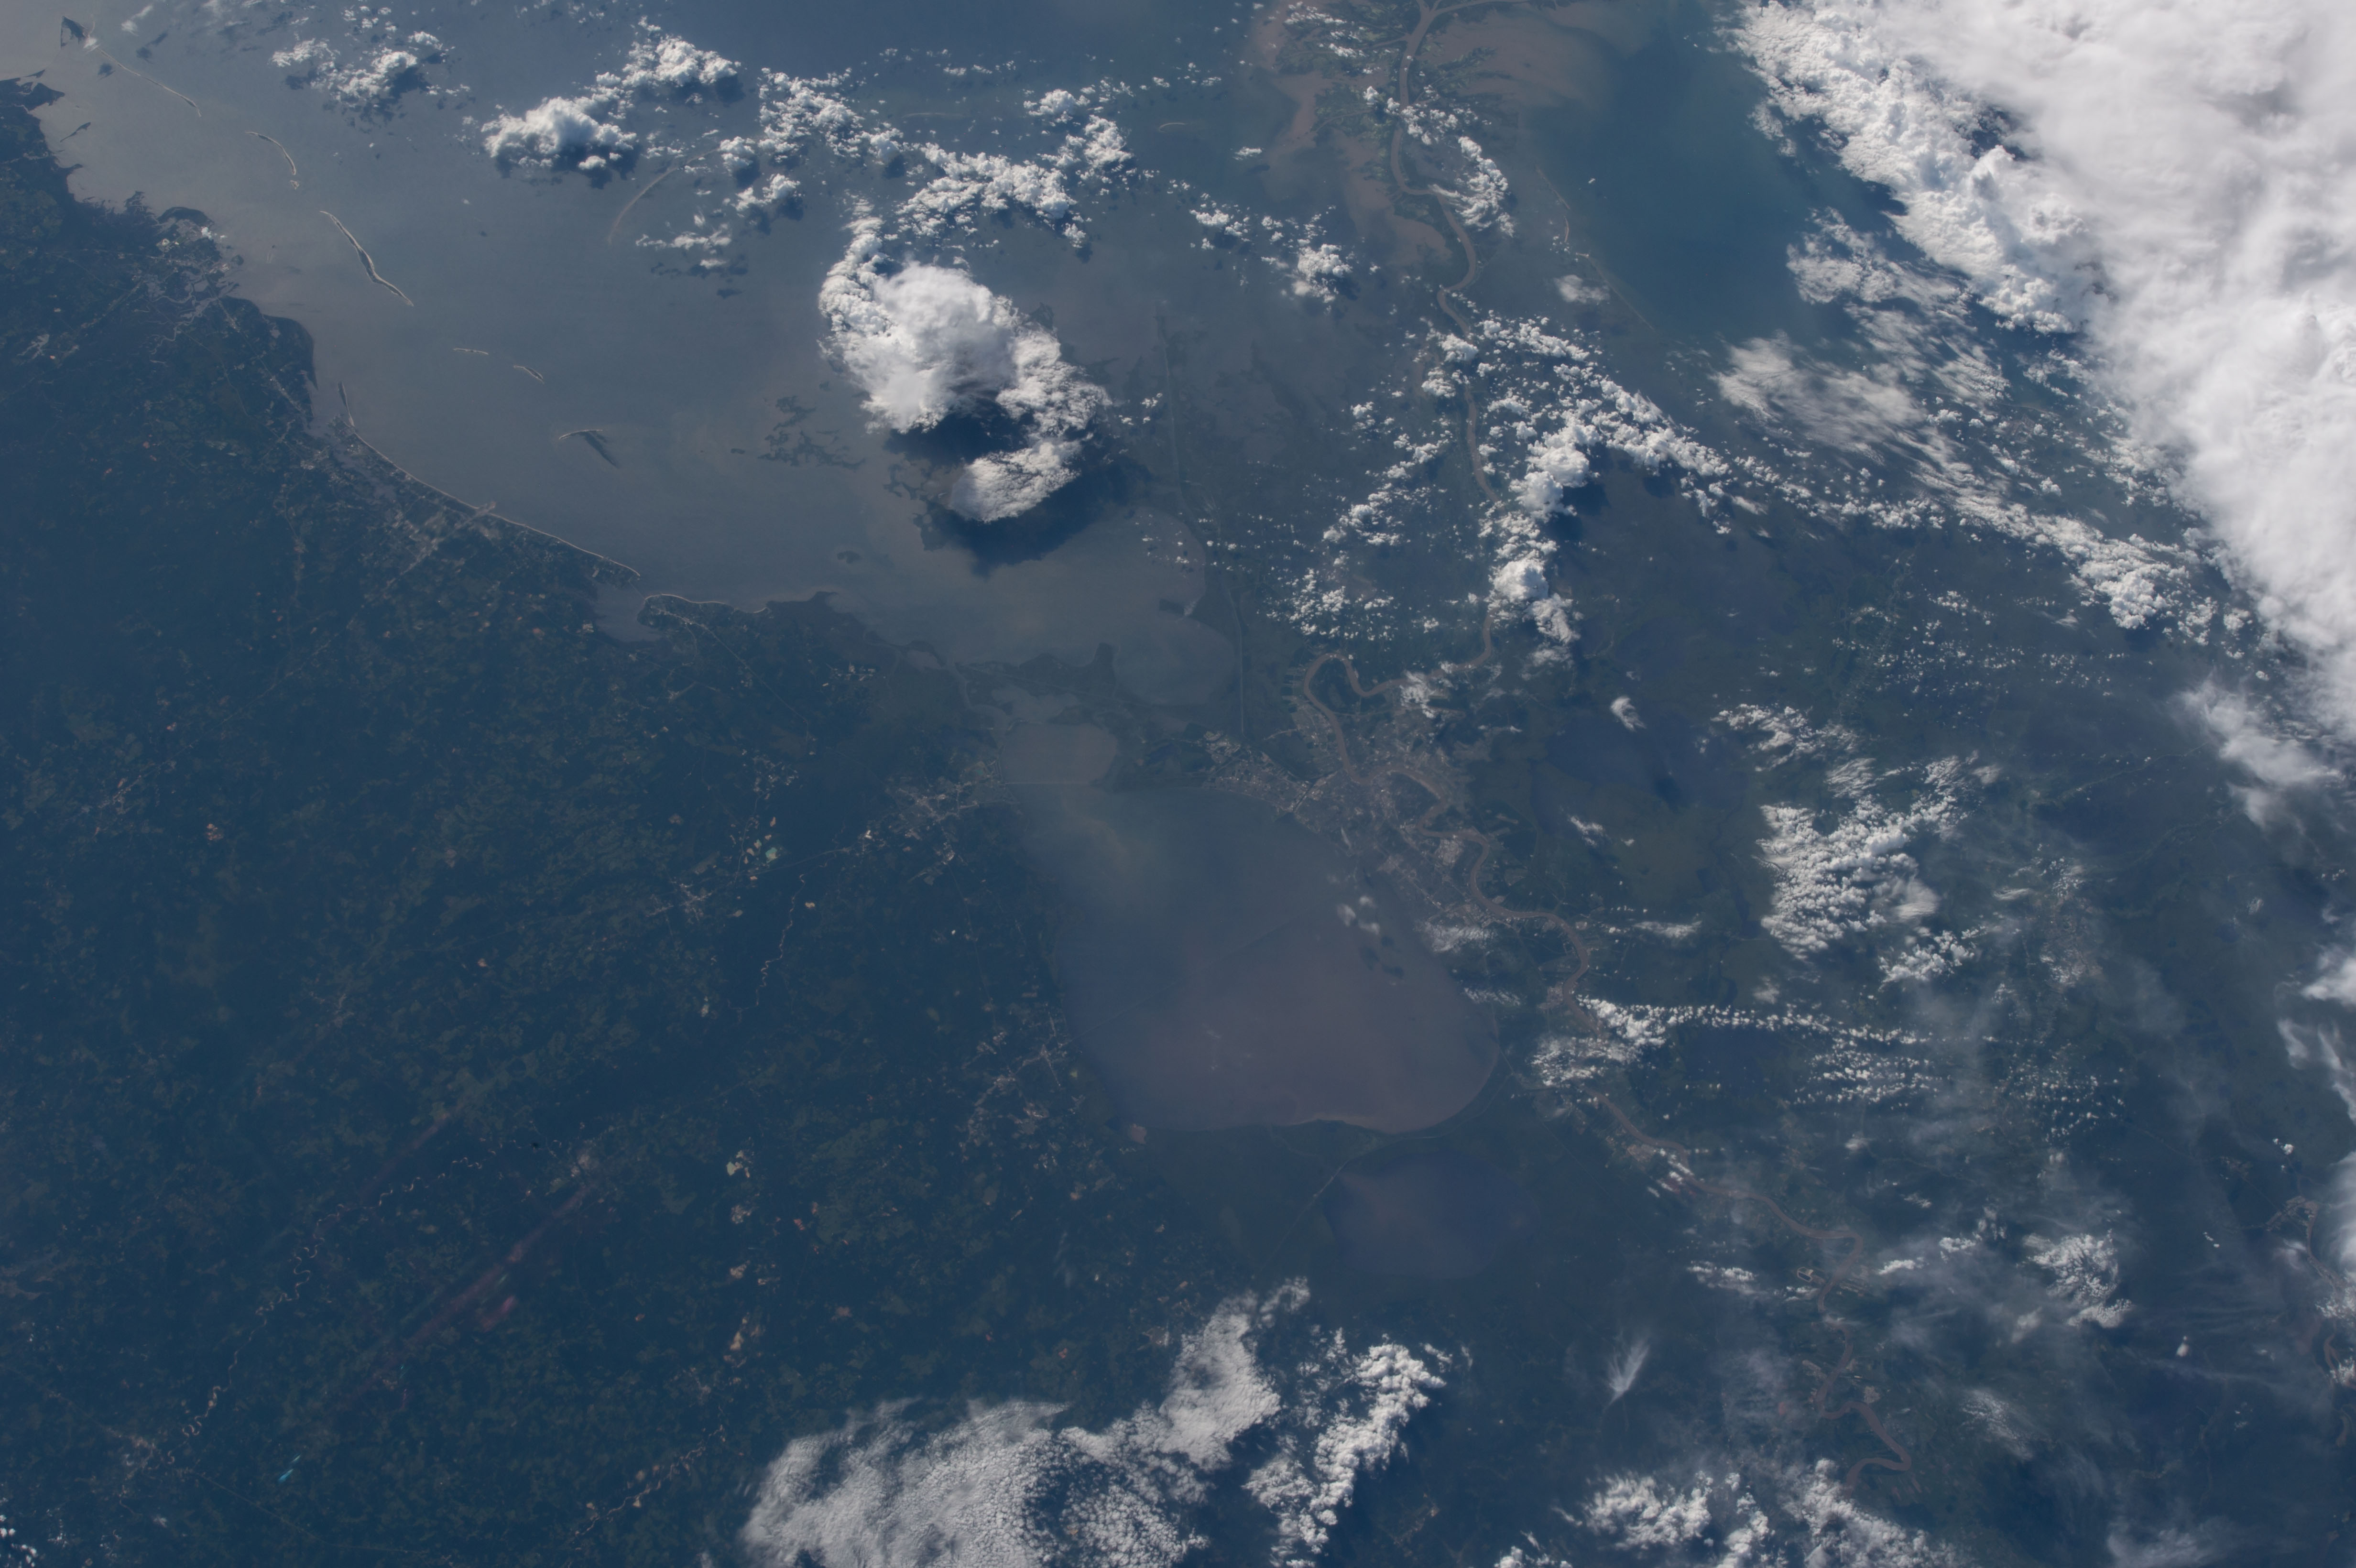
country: USA-LOUISIANA
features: LAKE PONTCHARTRAIN, LAKE BORGNE, NEW ORLEANS, LACOMBE SLIDELL, CHANDELEUR SOUND, CLOUDS
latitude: 30.0
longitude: -90.0
